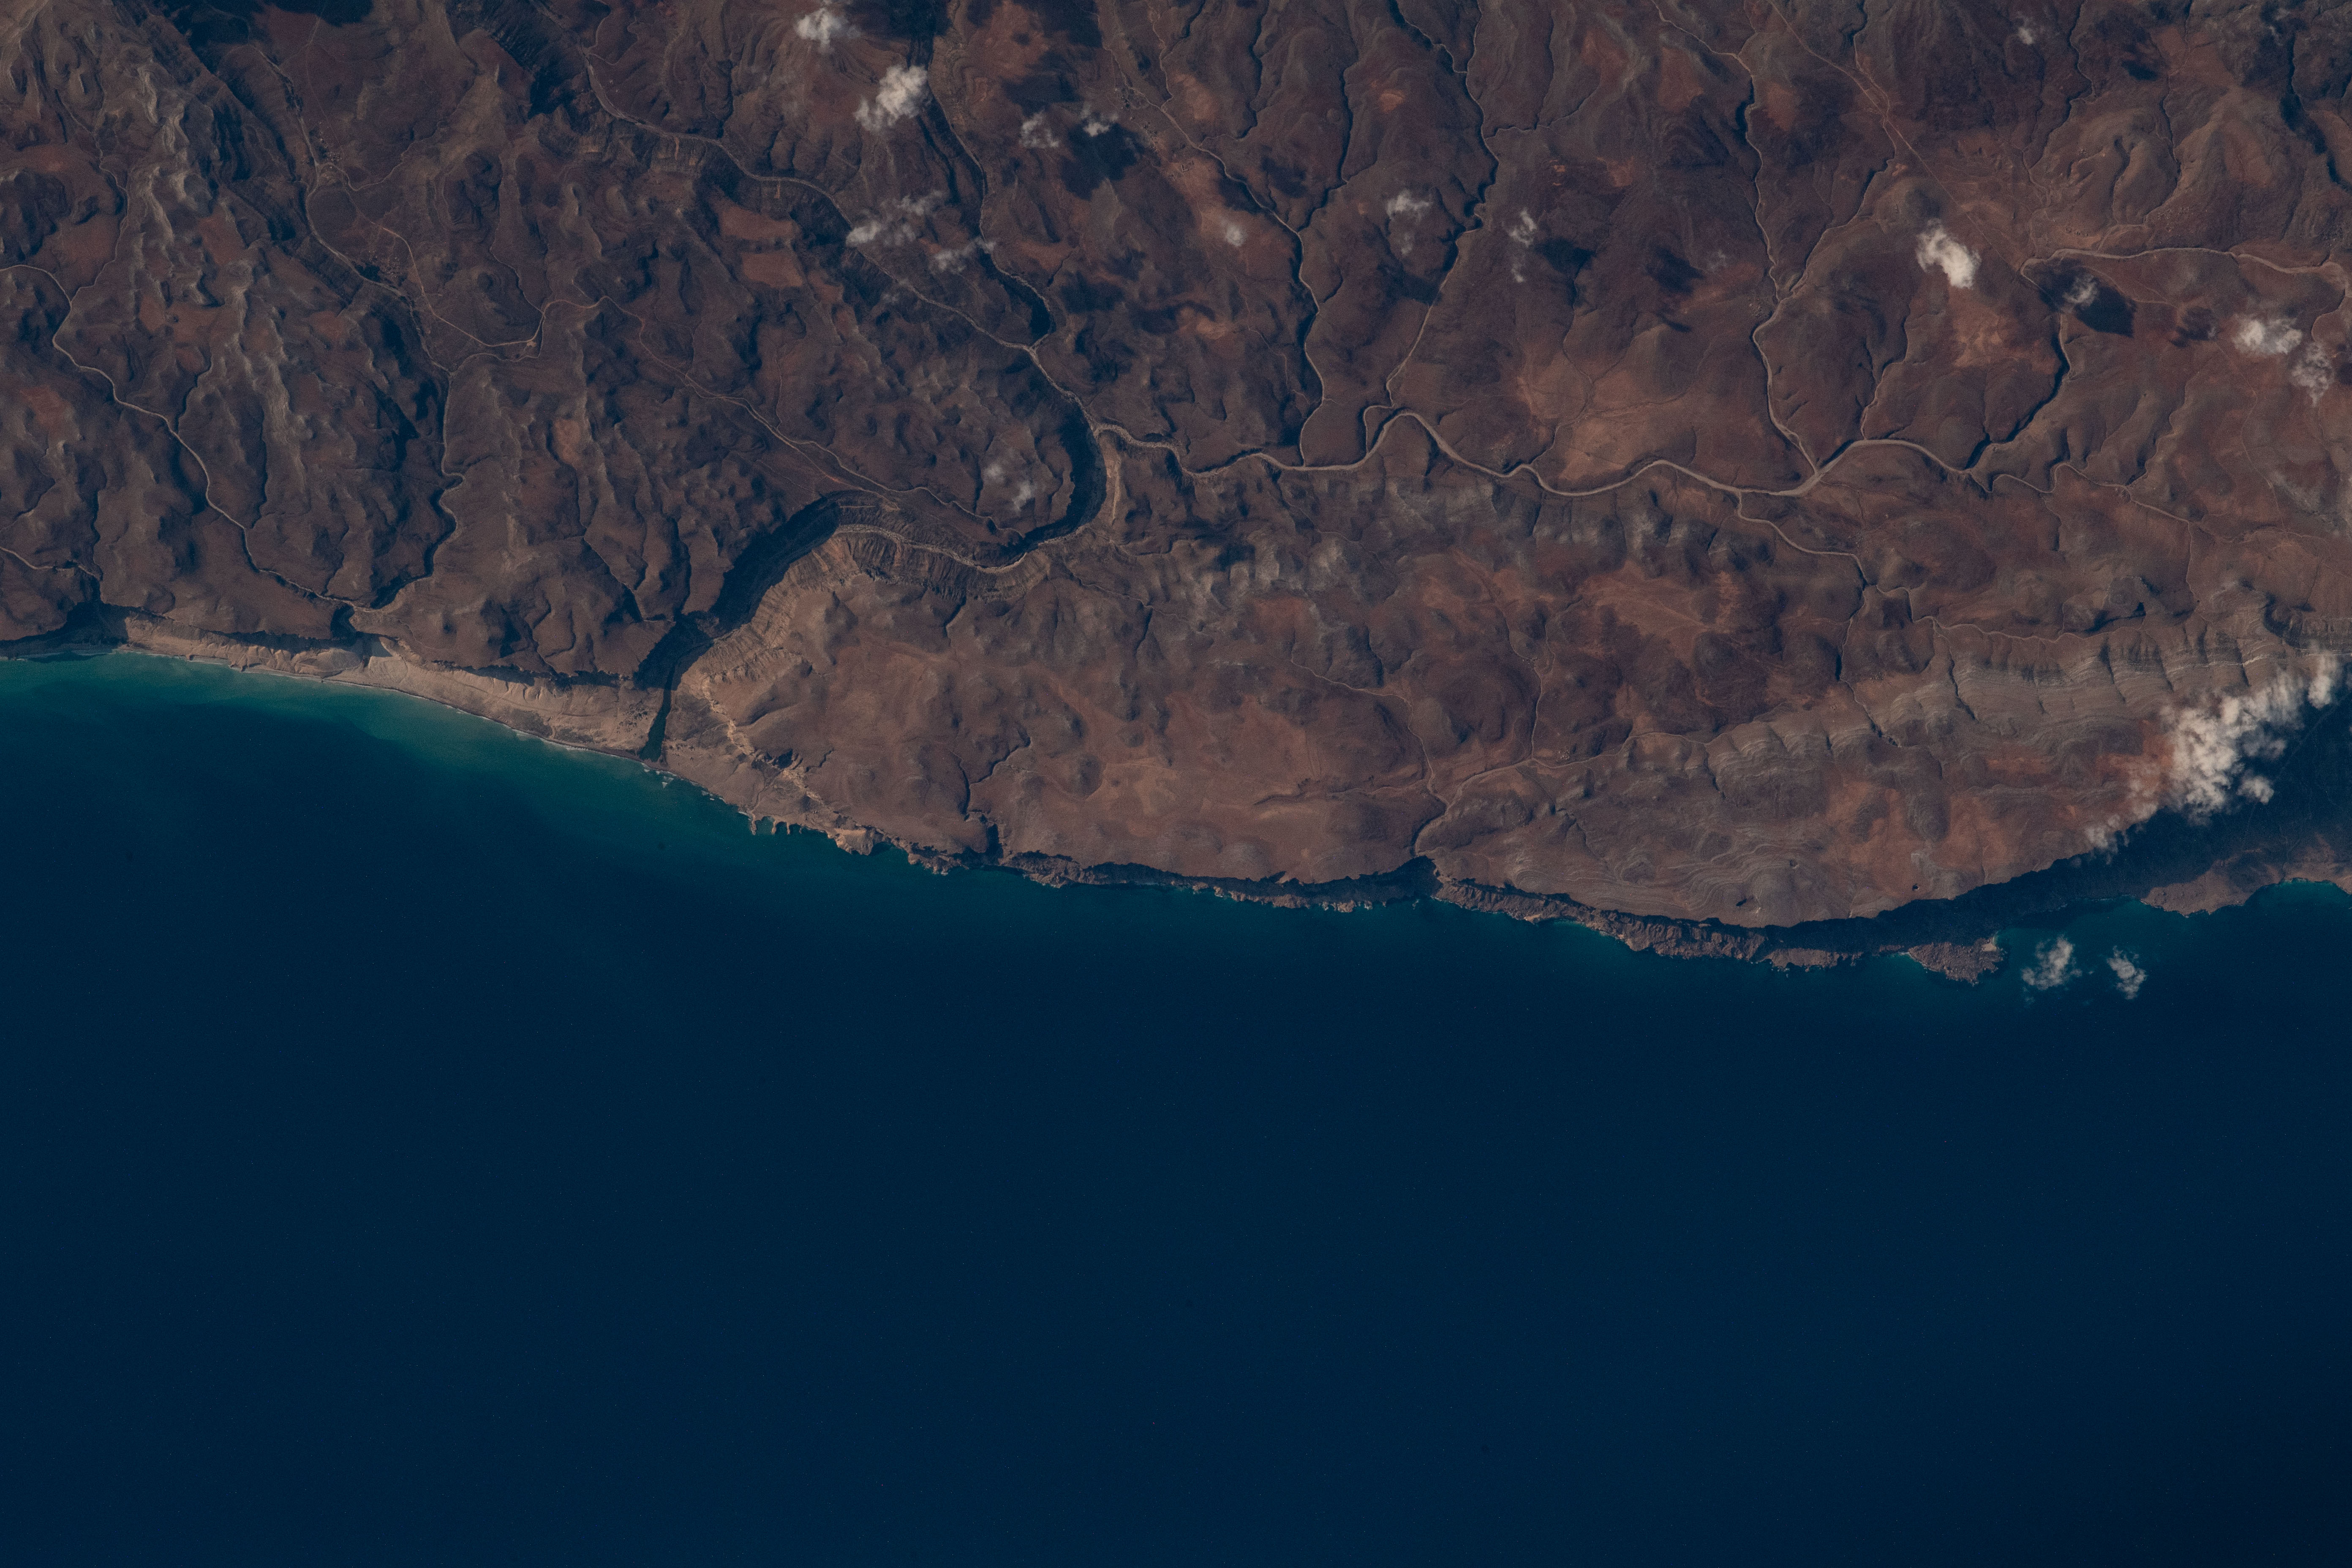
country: SOCOTRA
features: COAST, LAGOON, ESCARPMENT
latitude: 12.5
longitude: 54.3
